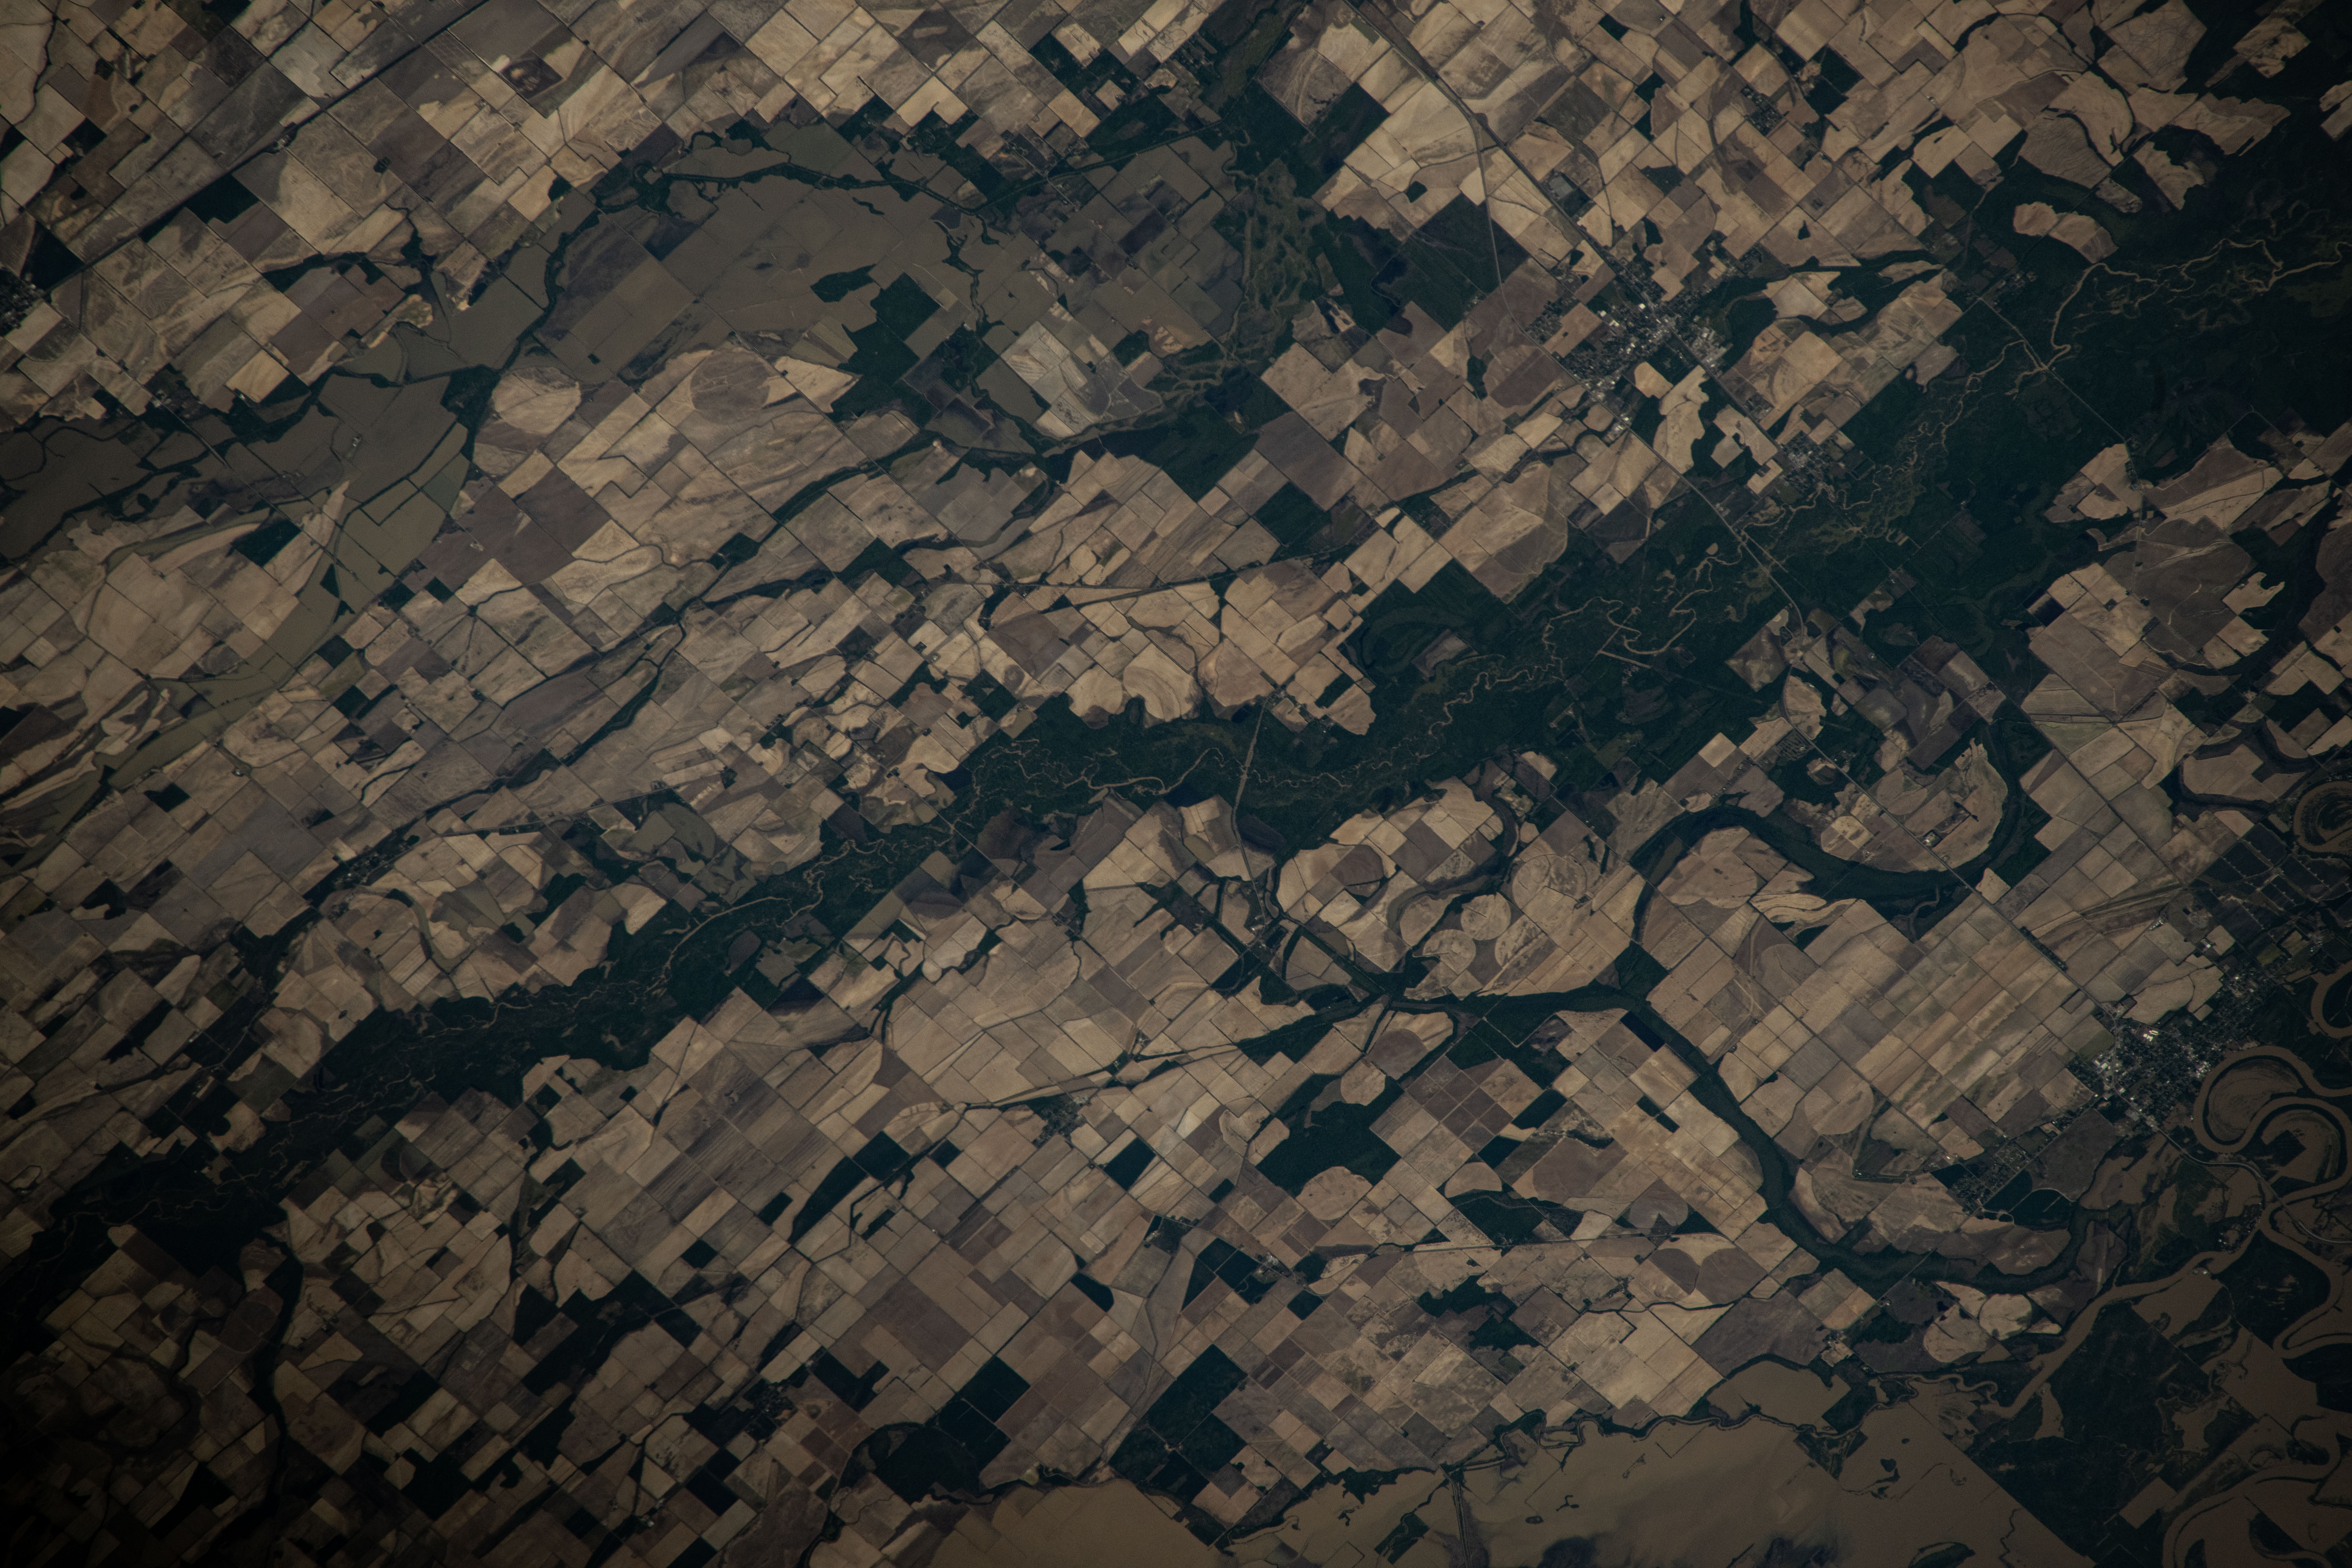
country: USA-ARKANSAS
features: ARKANSAS, FLOODING, WHITE RIVER
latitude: 35.3
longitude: -91.2
